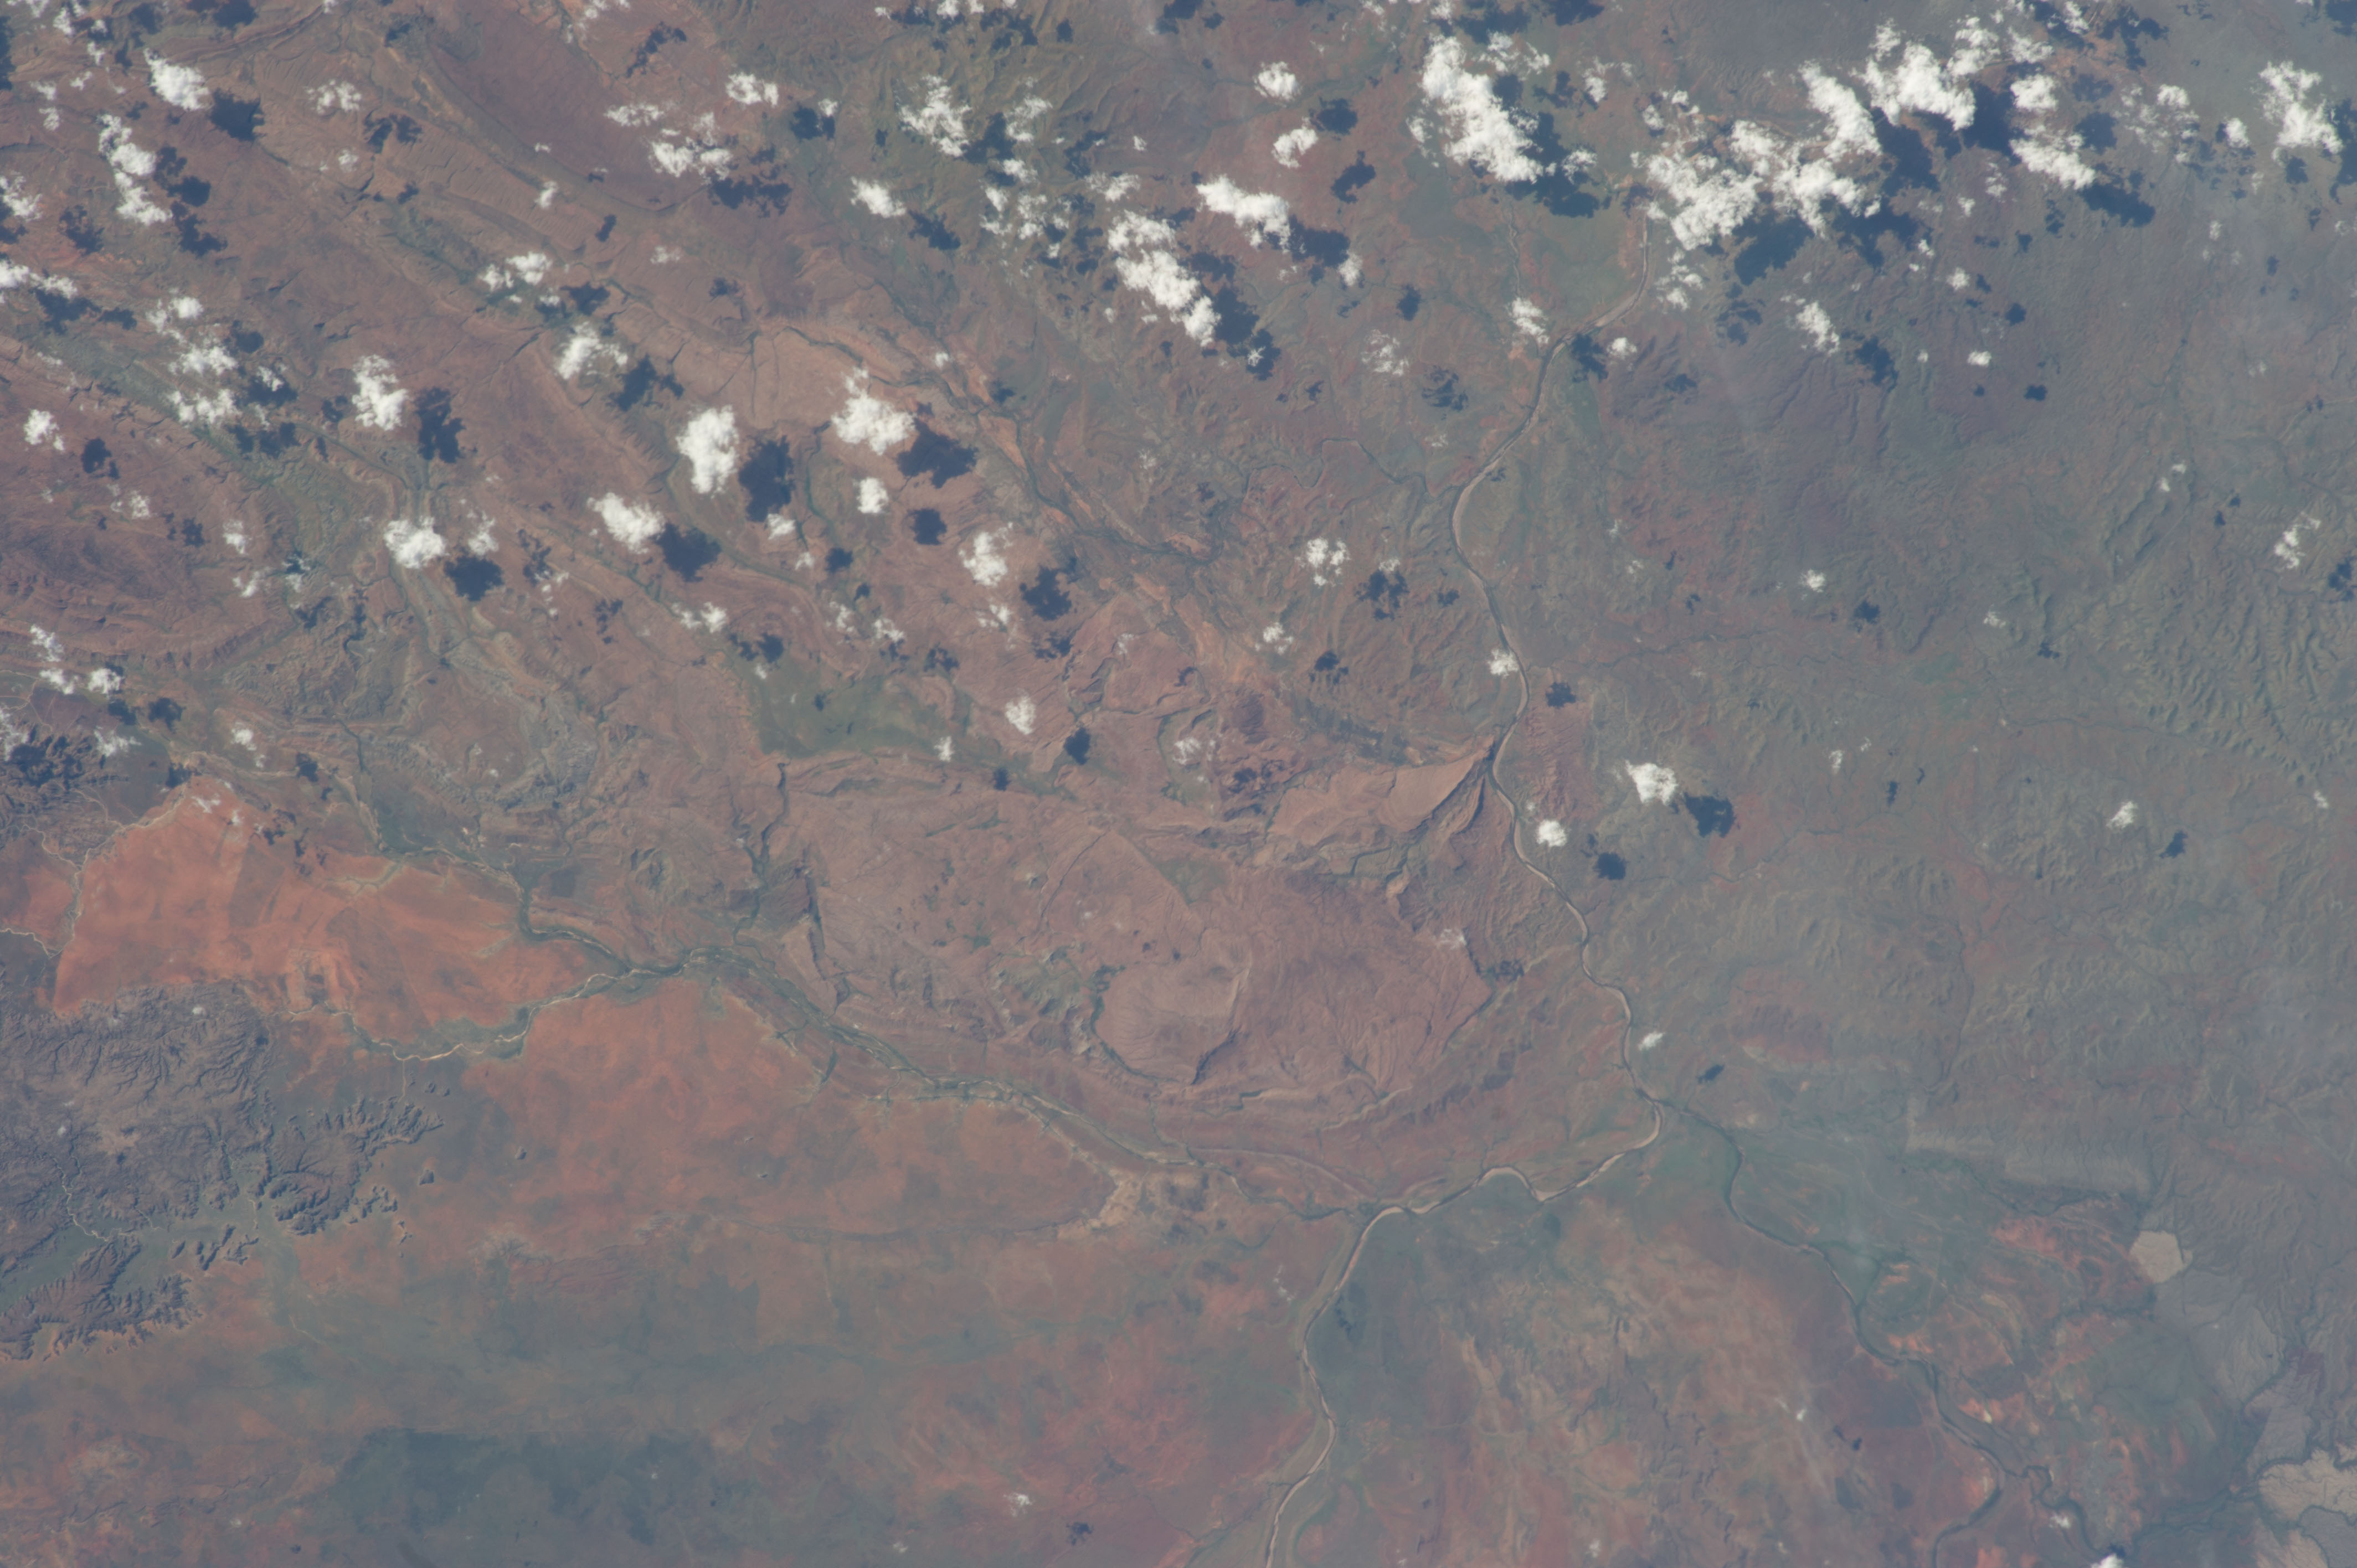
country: AUSTRALIA-WA
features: ORD RIVER VALLEY, OSMOND CREEK, NEGRI RIVER, HILLS, DRAINAGE, RAVINES
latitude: -17.1
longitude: 128.7
